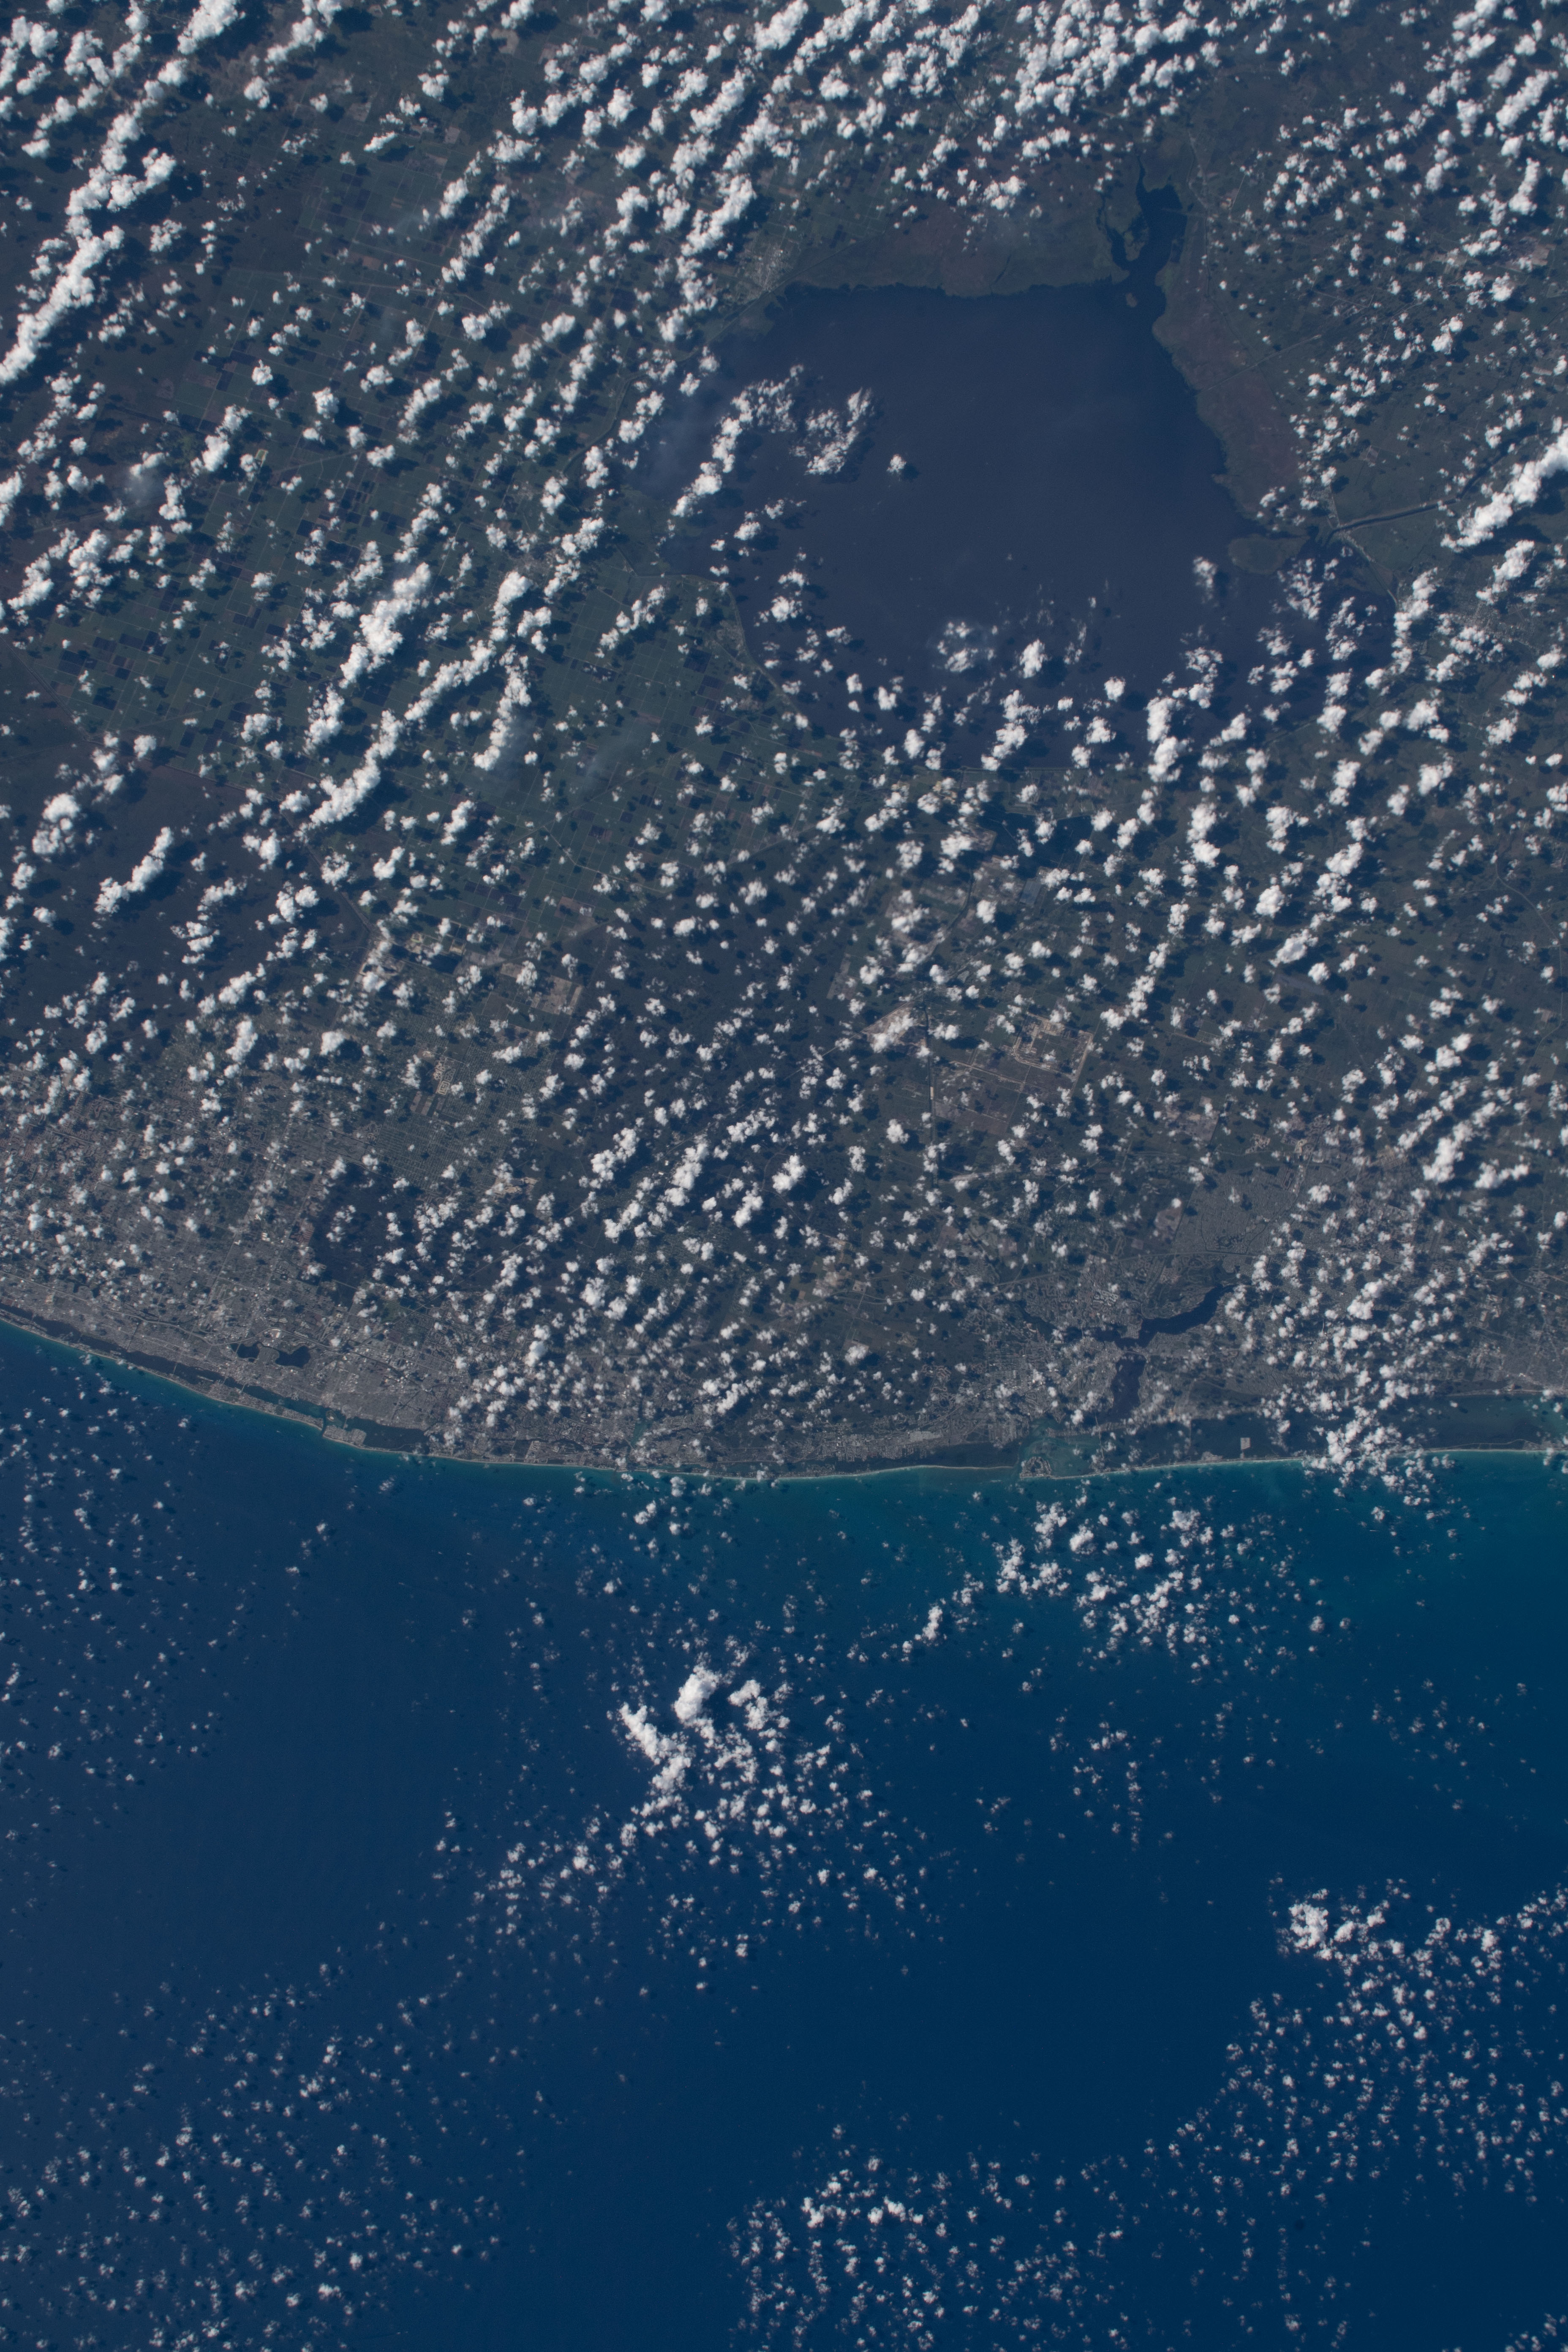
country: USA-FLORIDA
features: LAKE OKEECHOBEE
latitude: 27.0
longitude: -80.3
